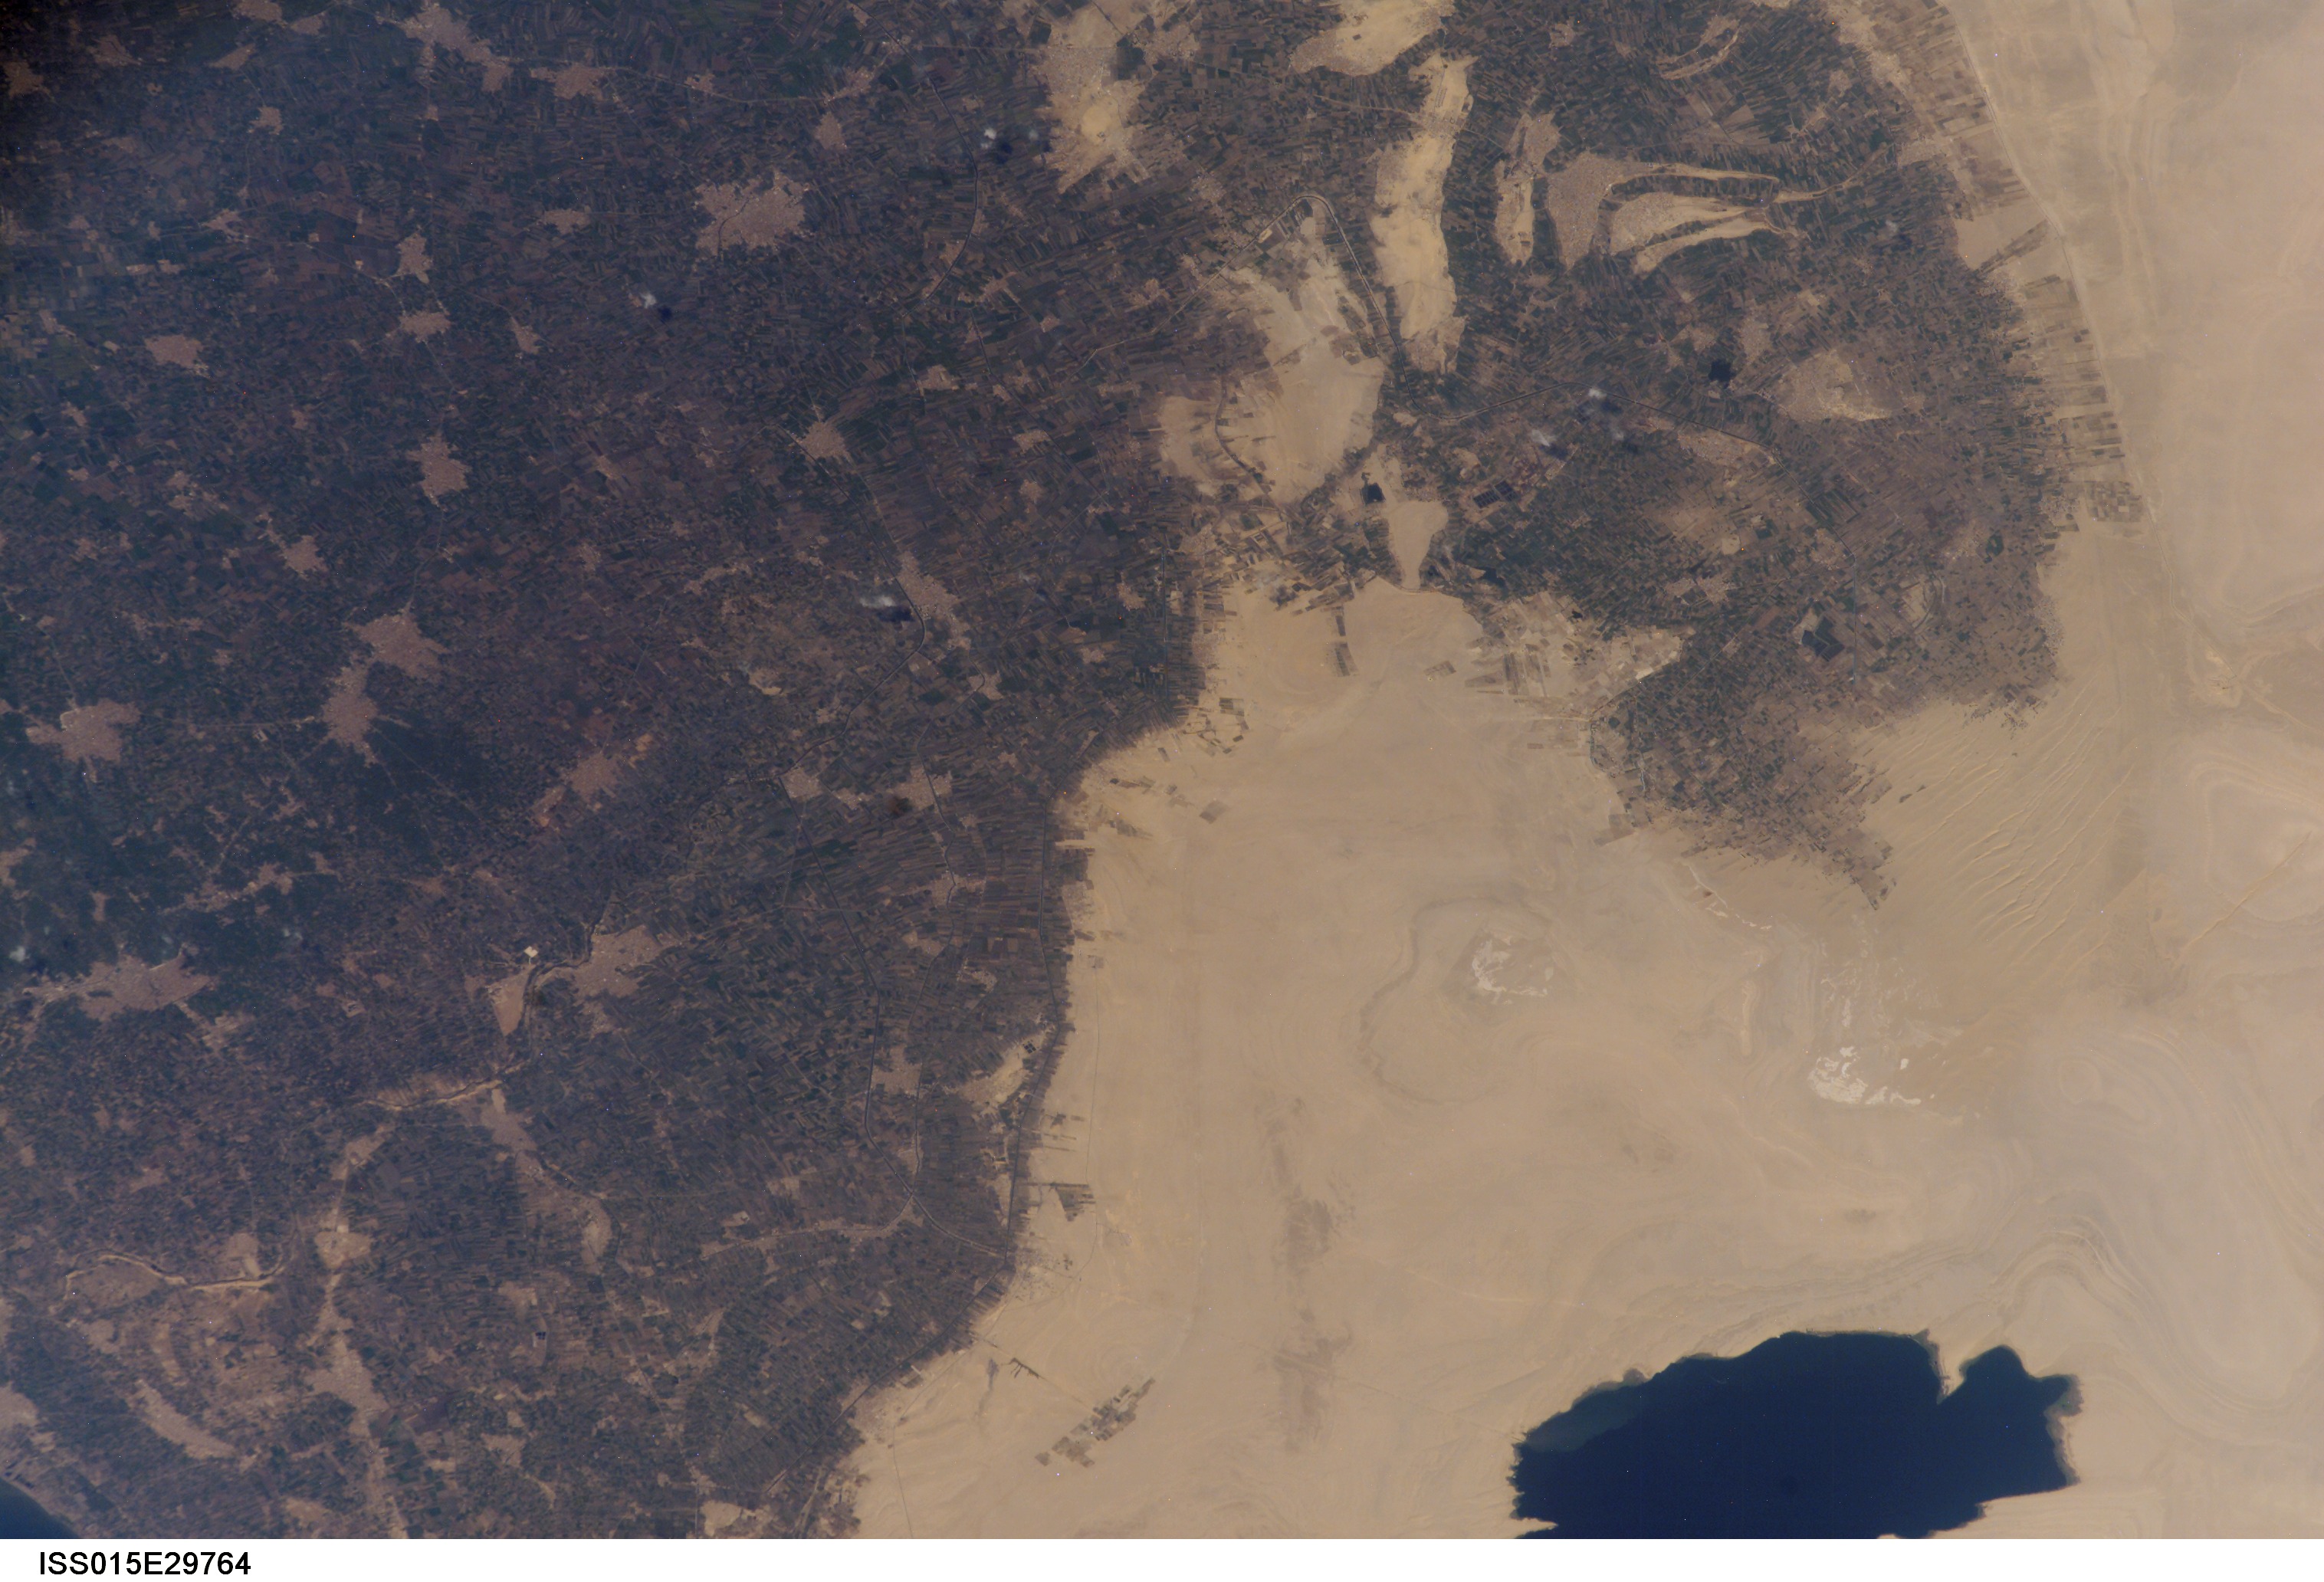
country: EGYPT
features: AGR., LAKE, S. OF QARUN OASIS
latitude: 29.2
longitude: 30.6
